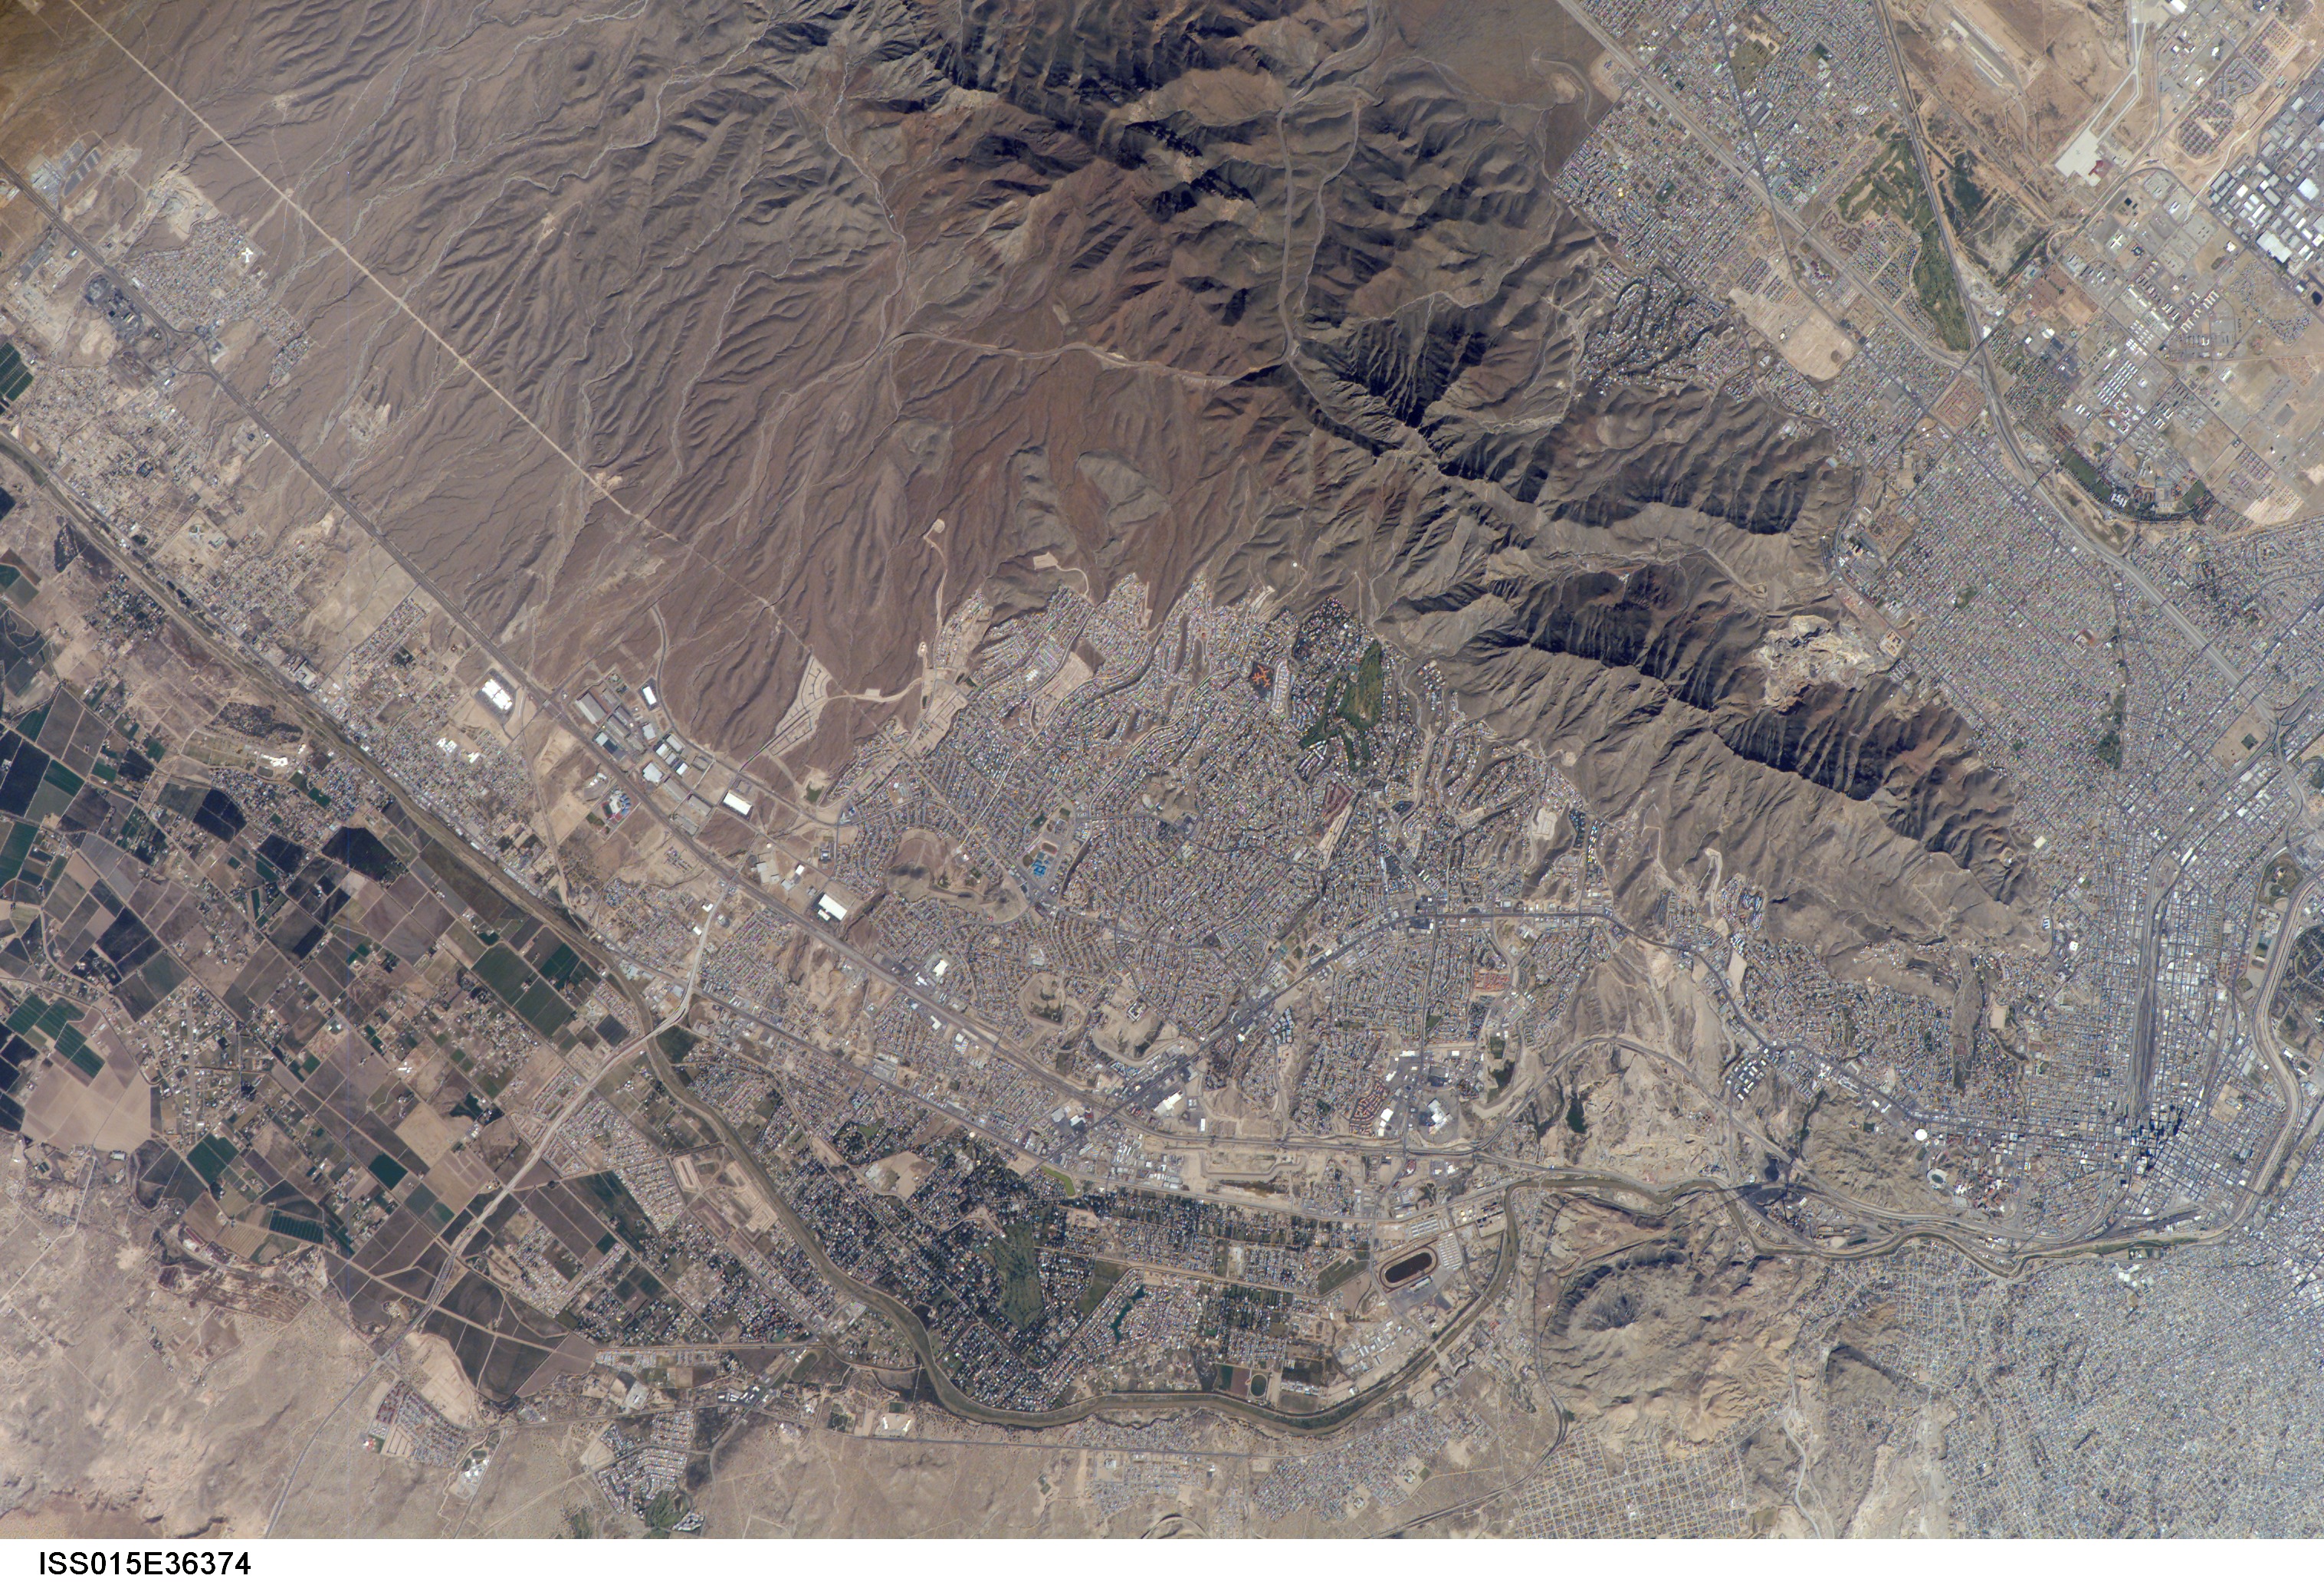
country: USA-TEXAS
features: FRANKLIN MTS., RIO GRANDE, EL PASO, AGR.
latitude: 31.9
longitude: -106.5
